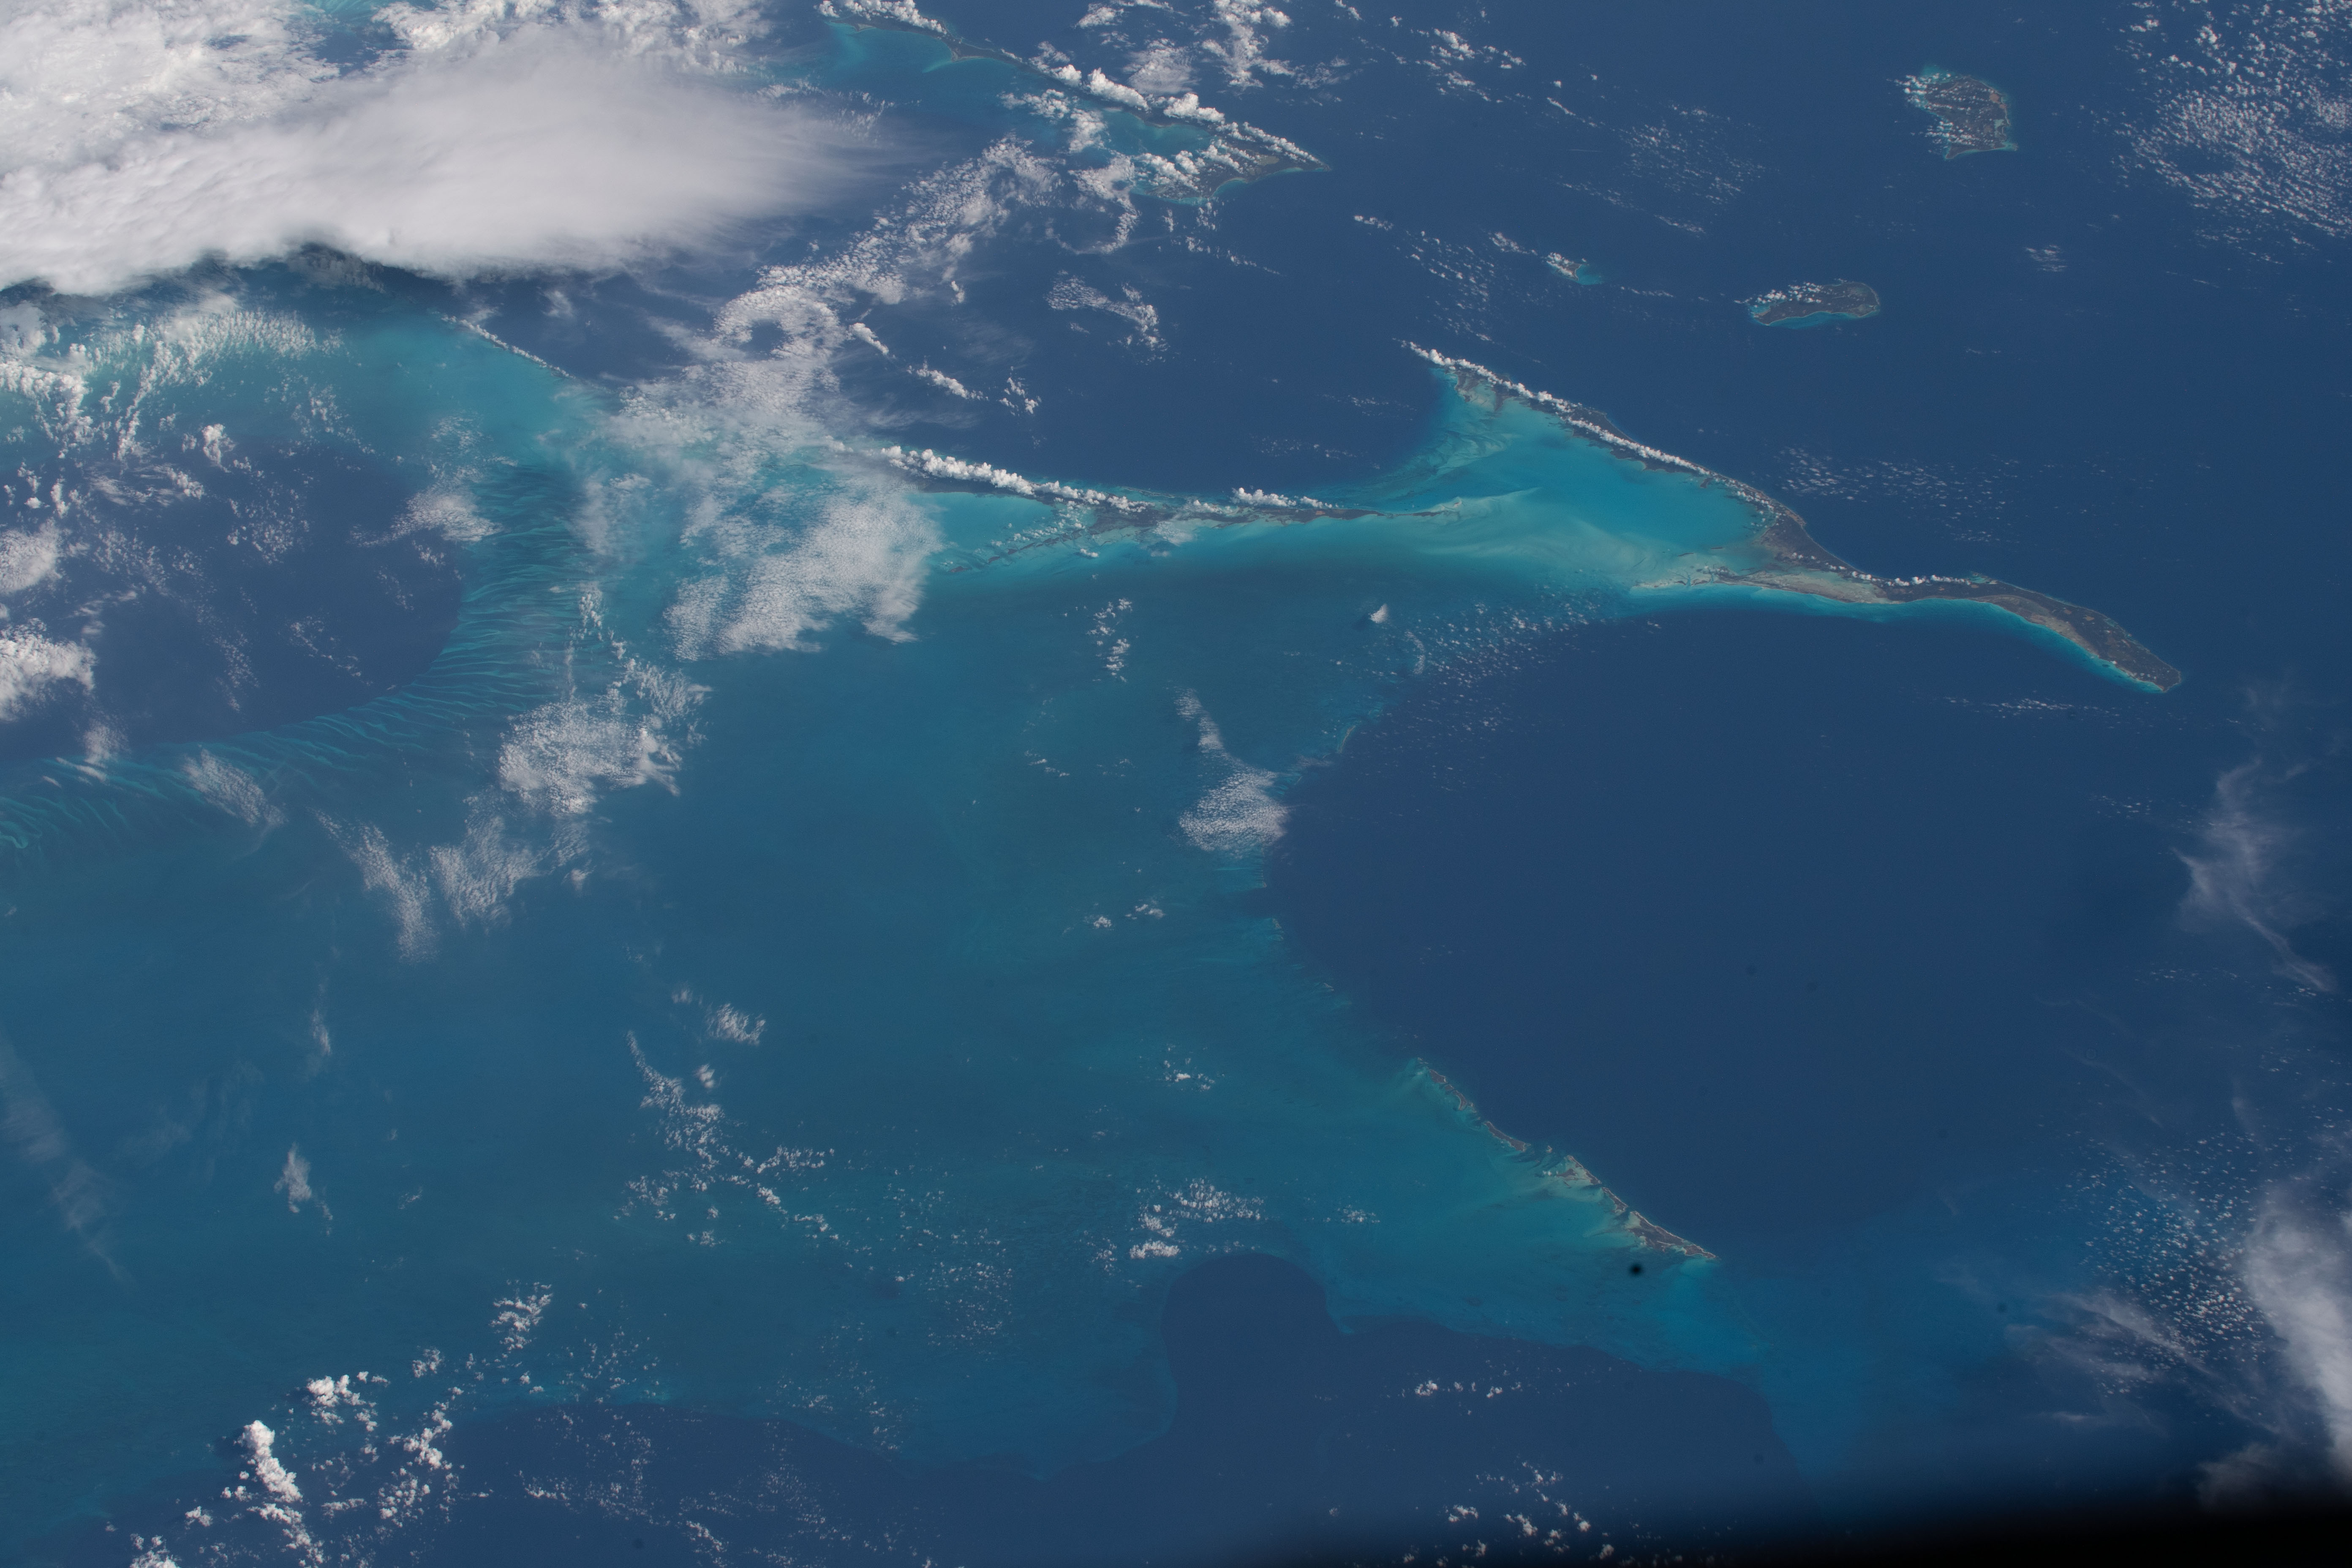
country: BAHAMAS
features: CAT ISLAND, LONG ISLAND, CAPE SANTA MARIA, GEORGE TOWN
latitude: 23.0
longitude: -75.9
